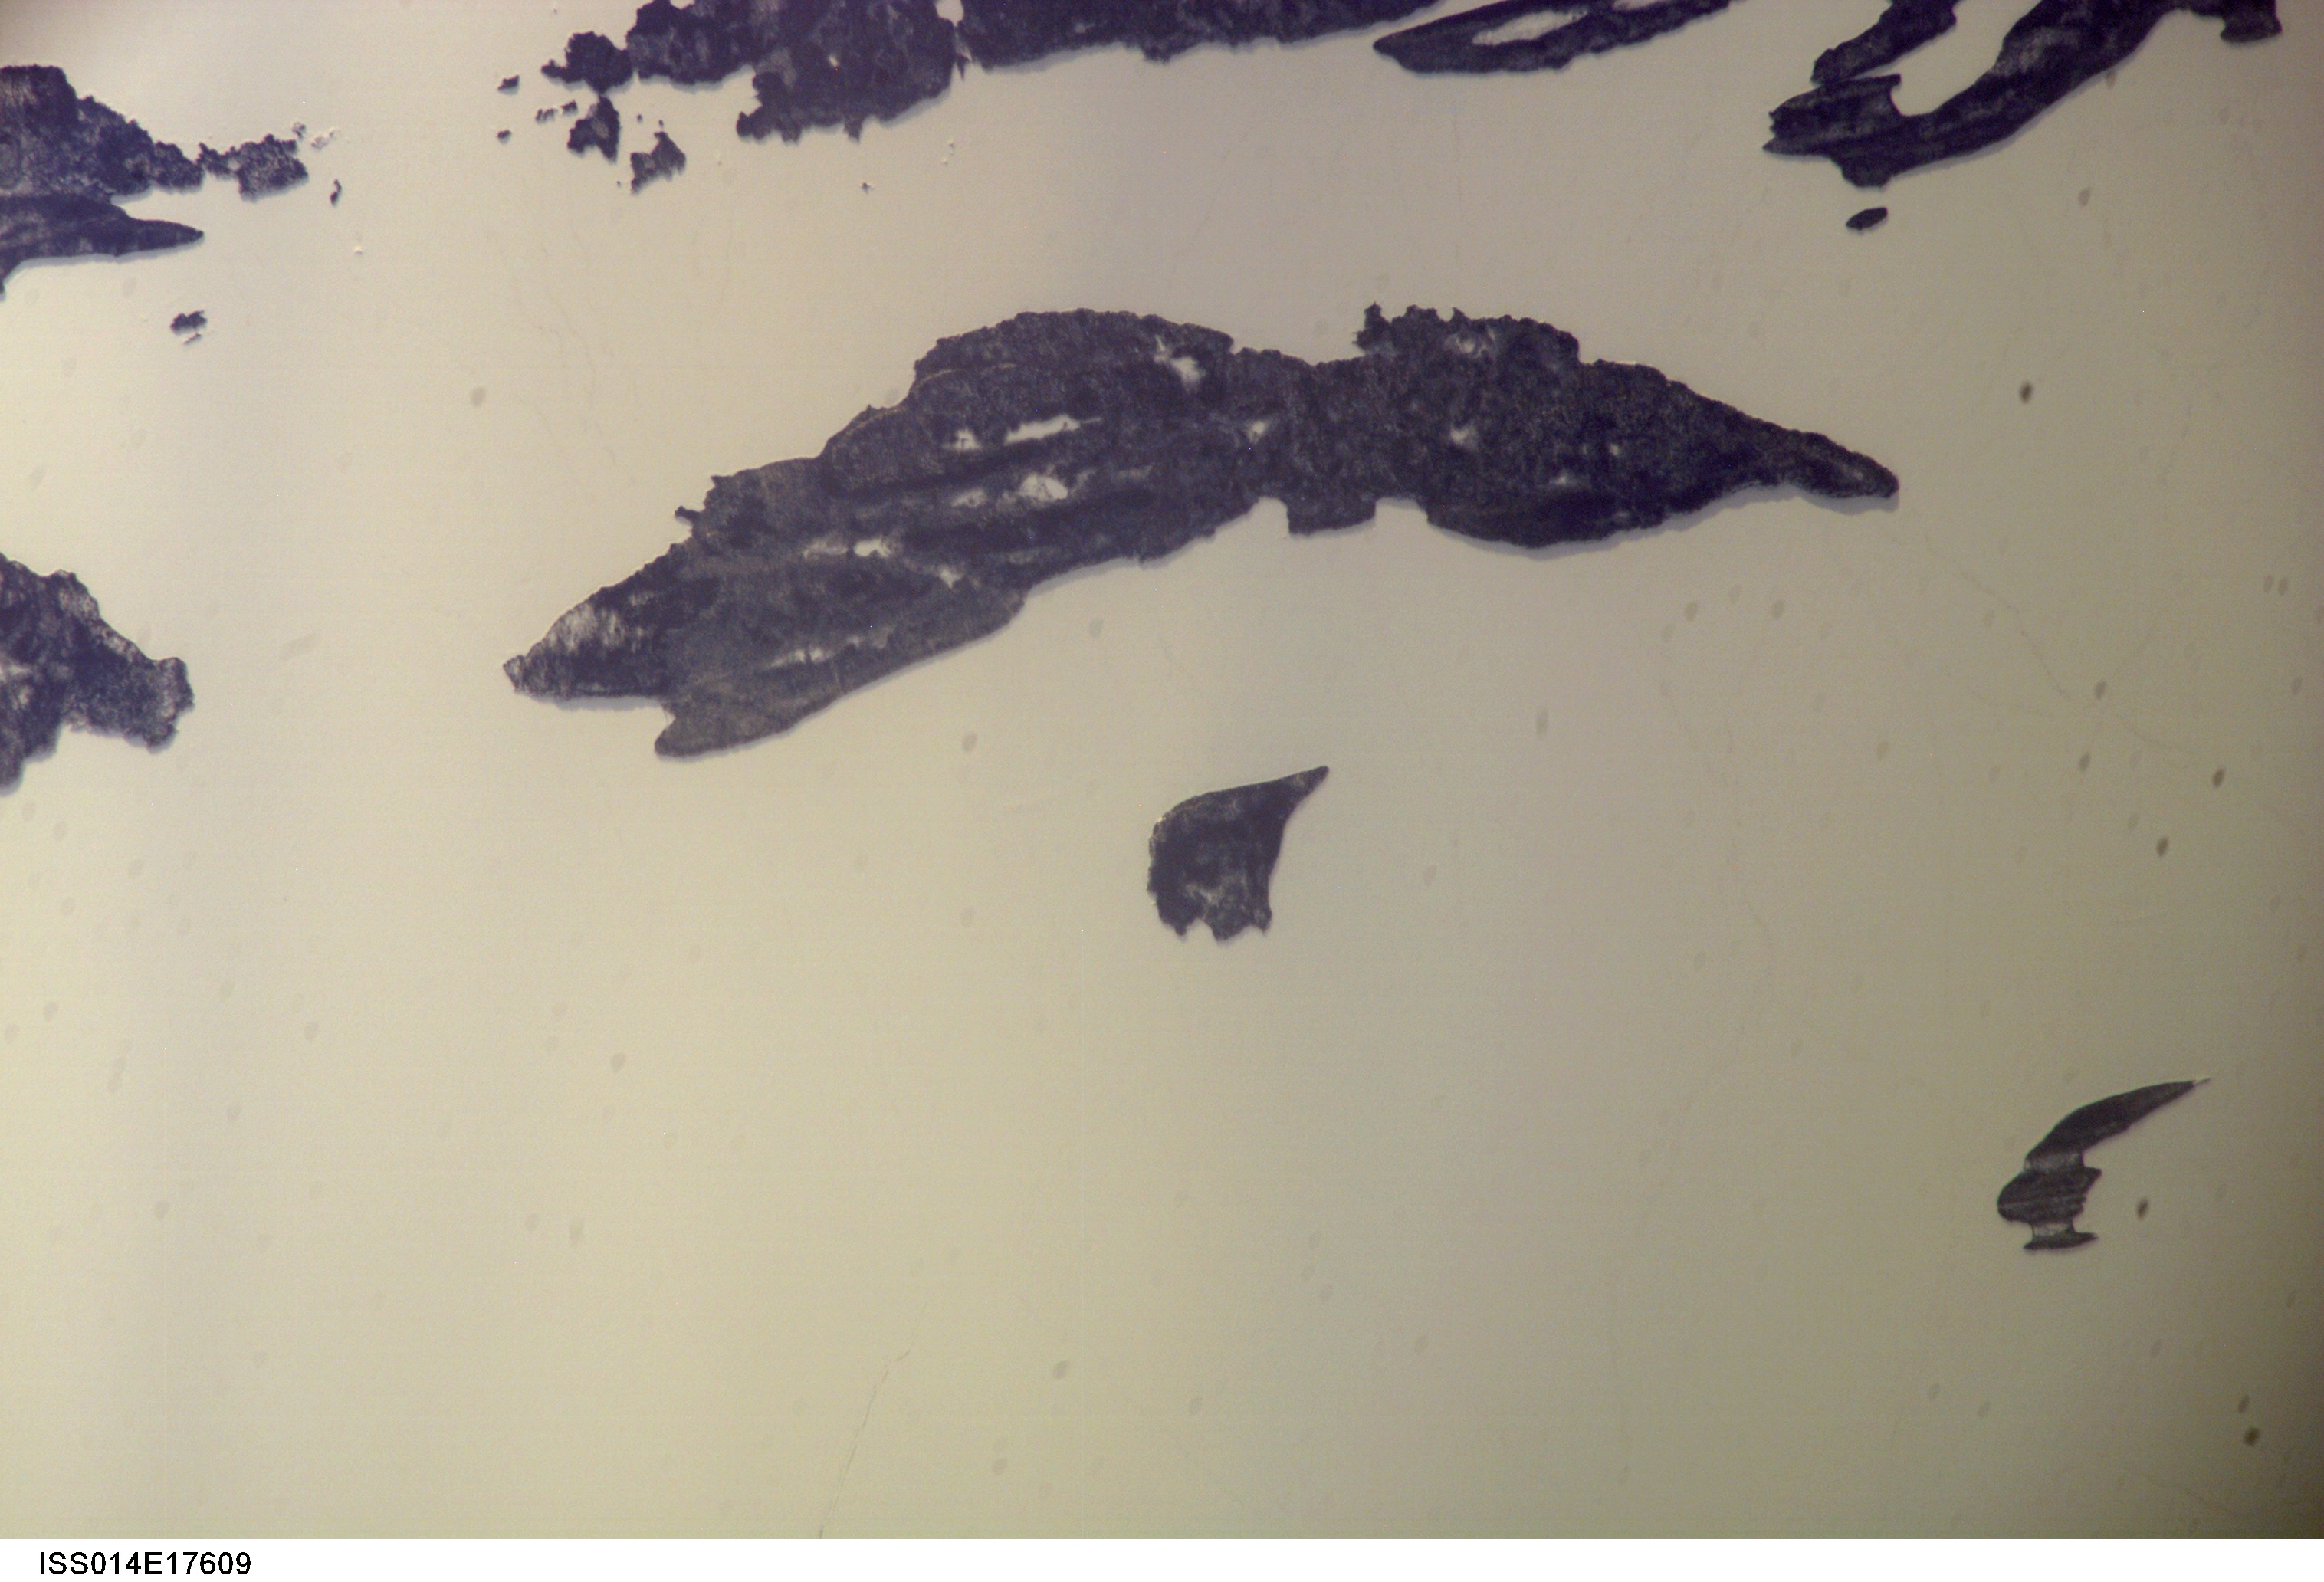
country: CANADA-Q
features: ILE ROULEAU IMPACT SITE, L., ICE
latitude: 50.7
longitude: -73.9
